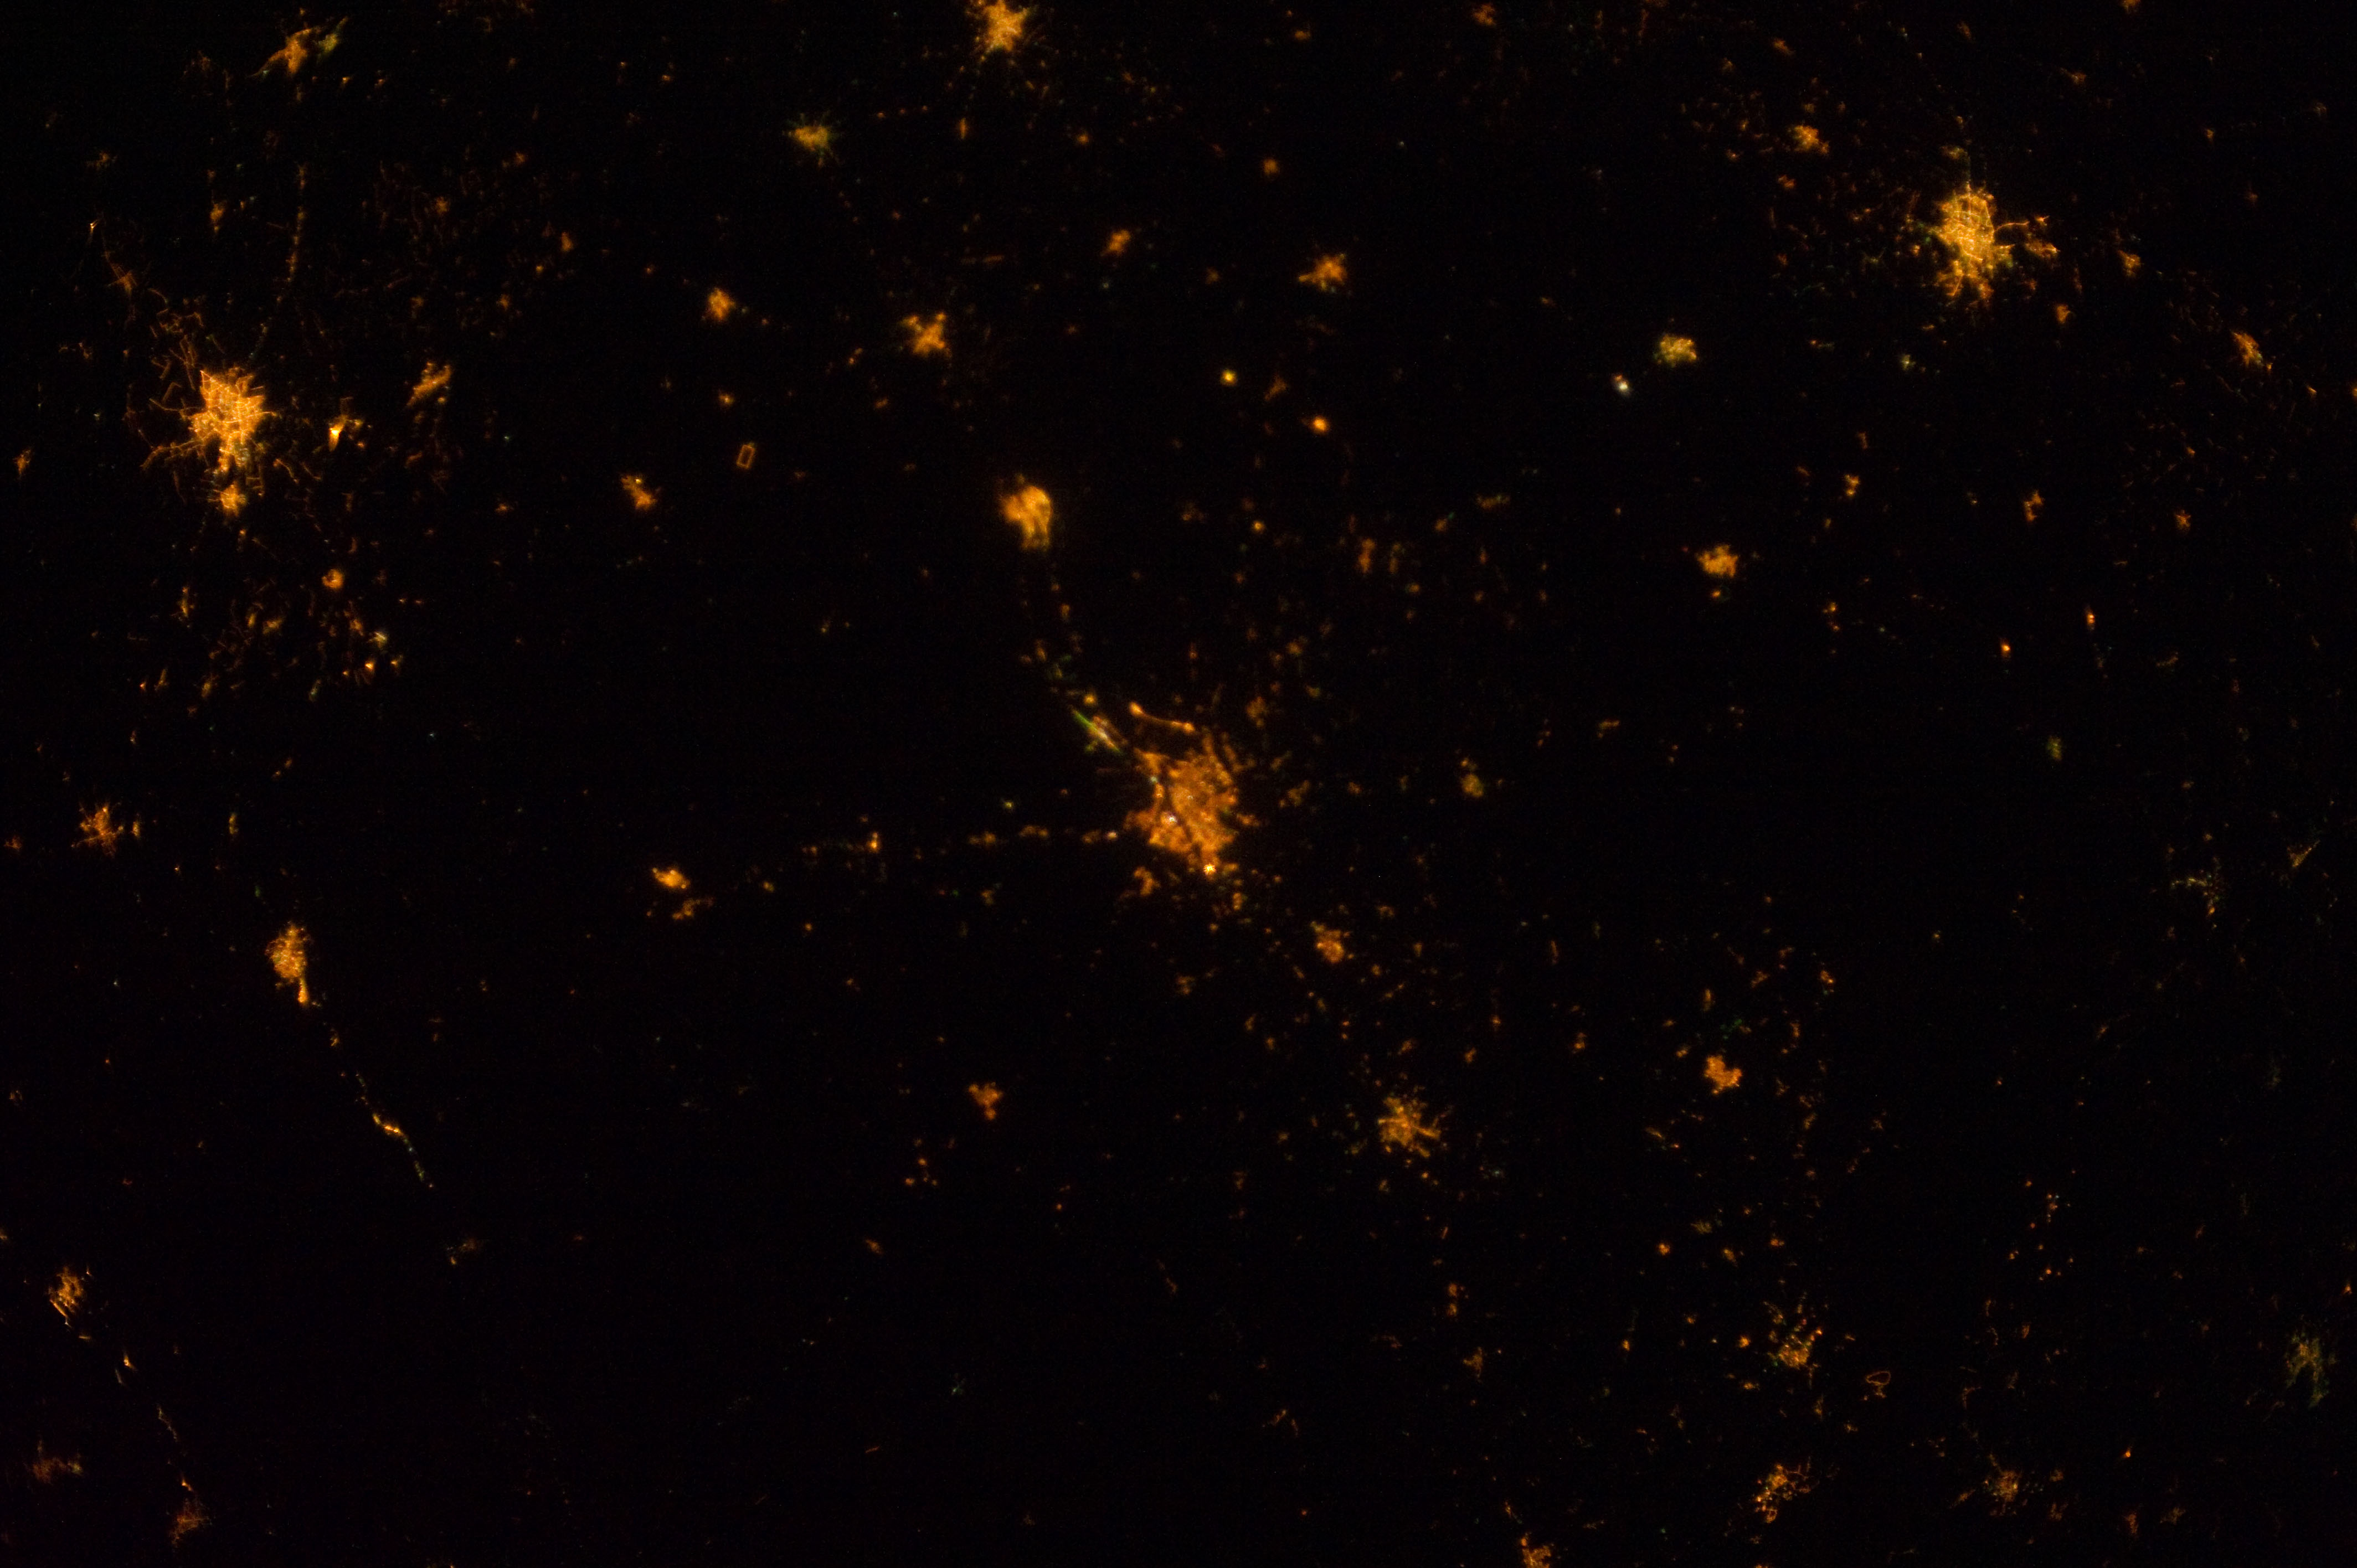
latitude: 53.0
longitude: 25.6
